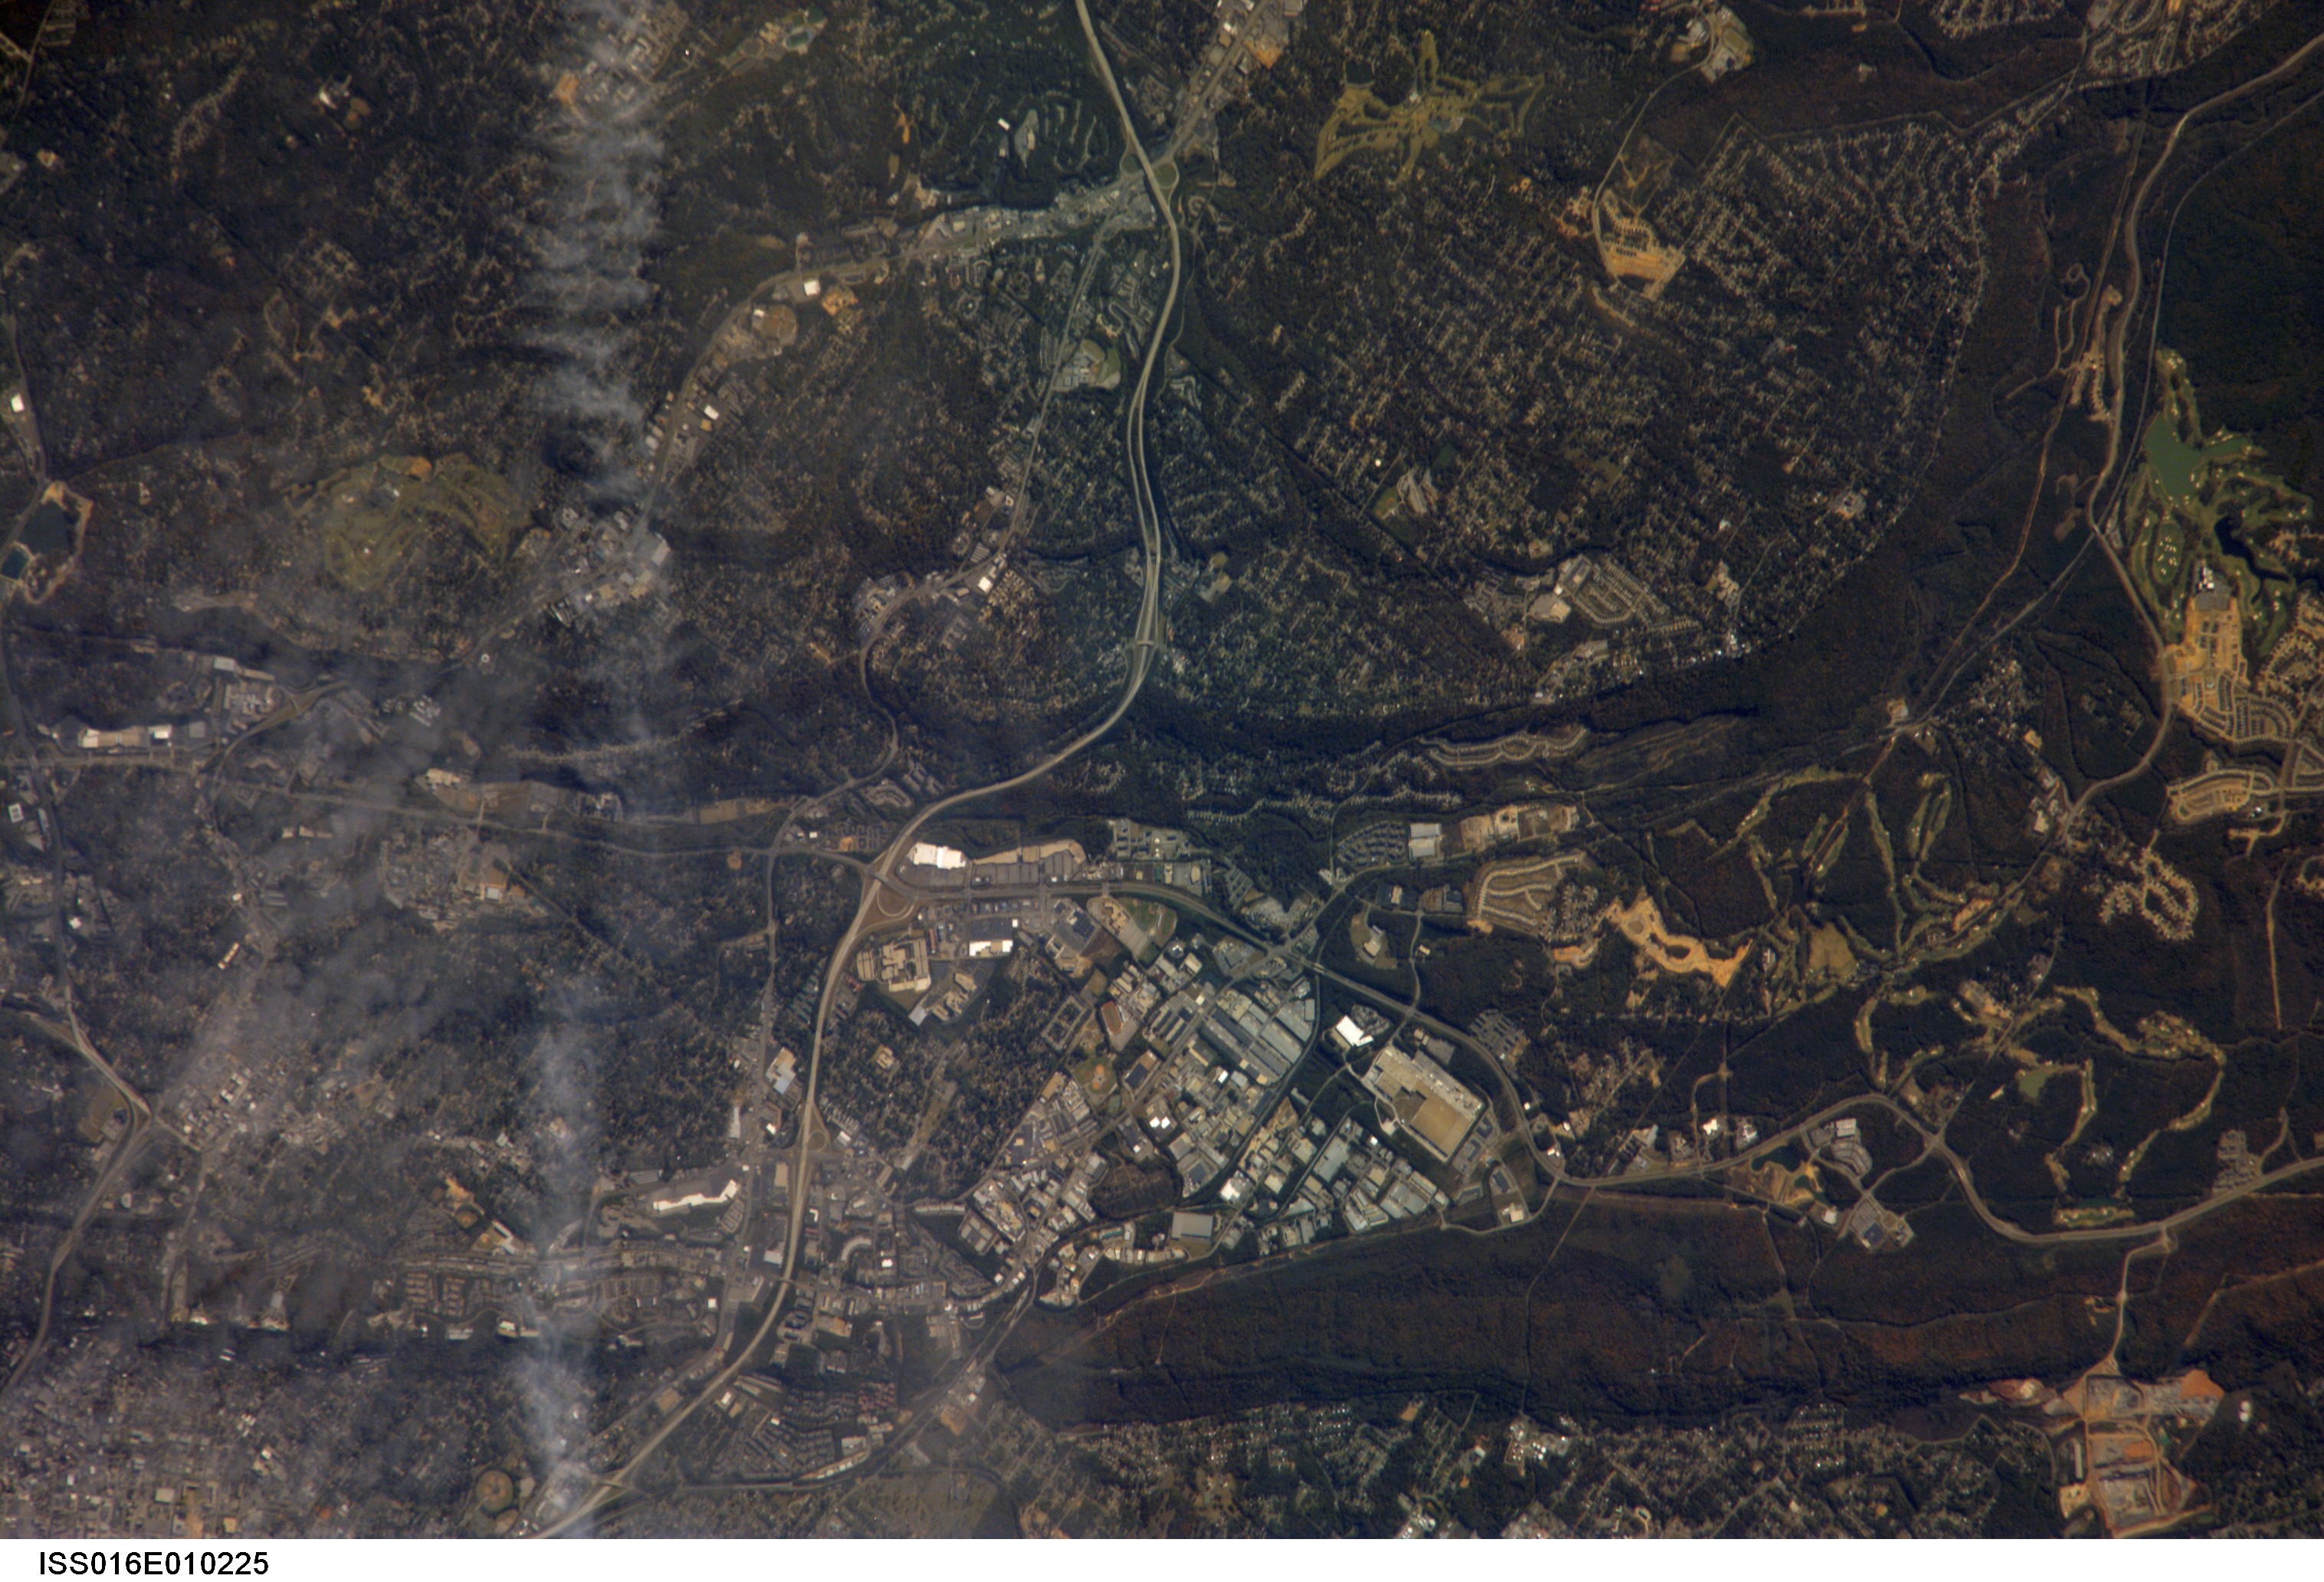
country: USA-ALABAMA
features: BIRMINGHAM, CITY, ROADS, FOREST
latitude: 33.4
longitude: -86.8
